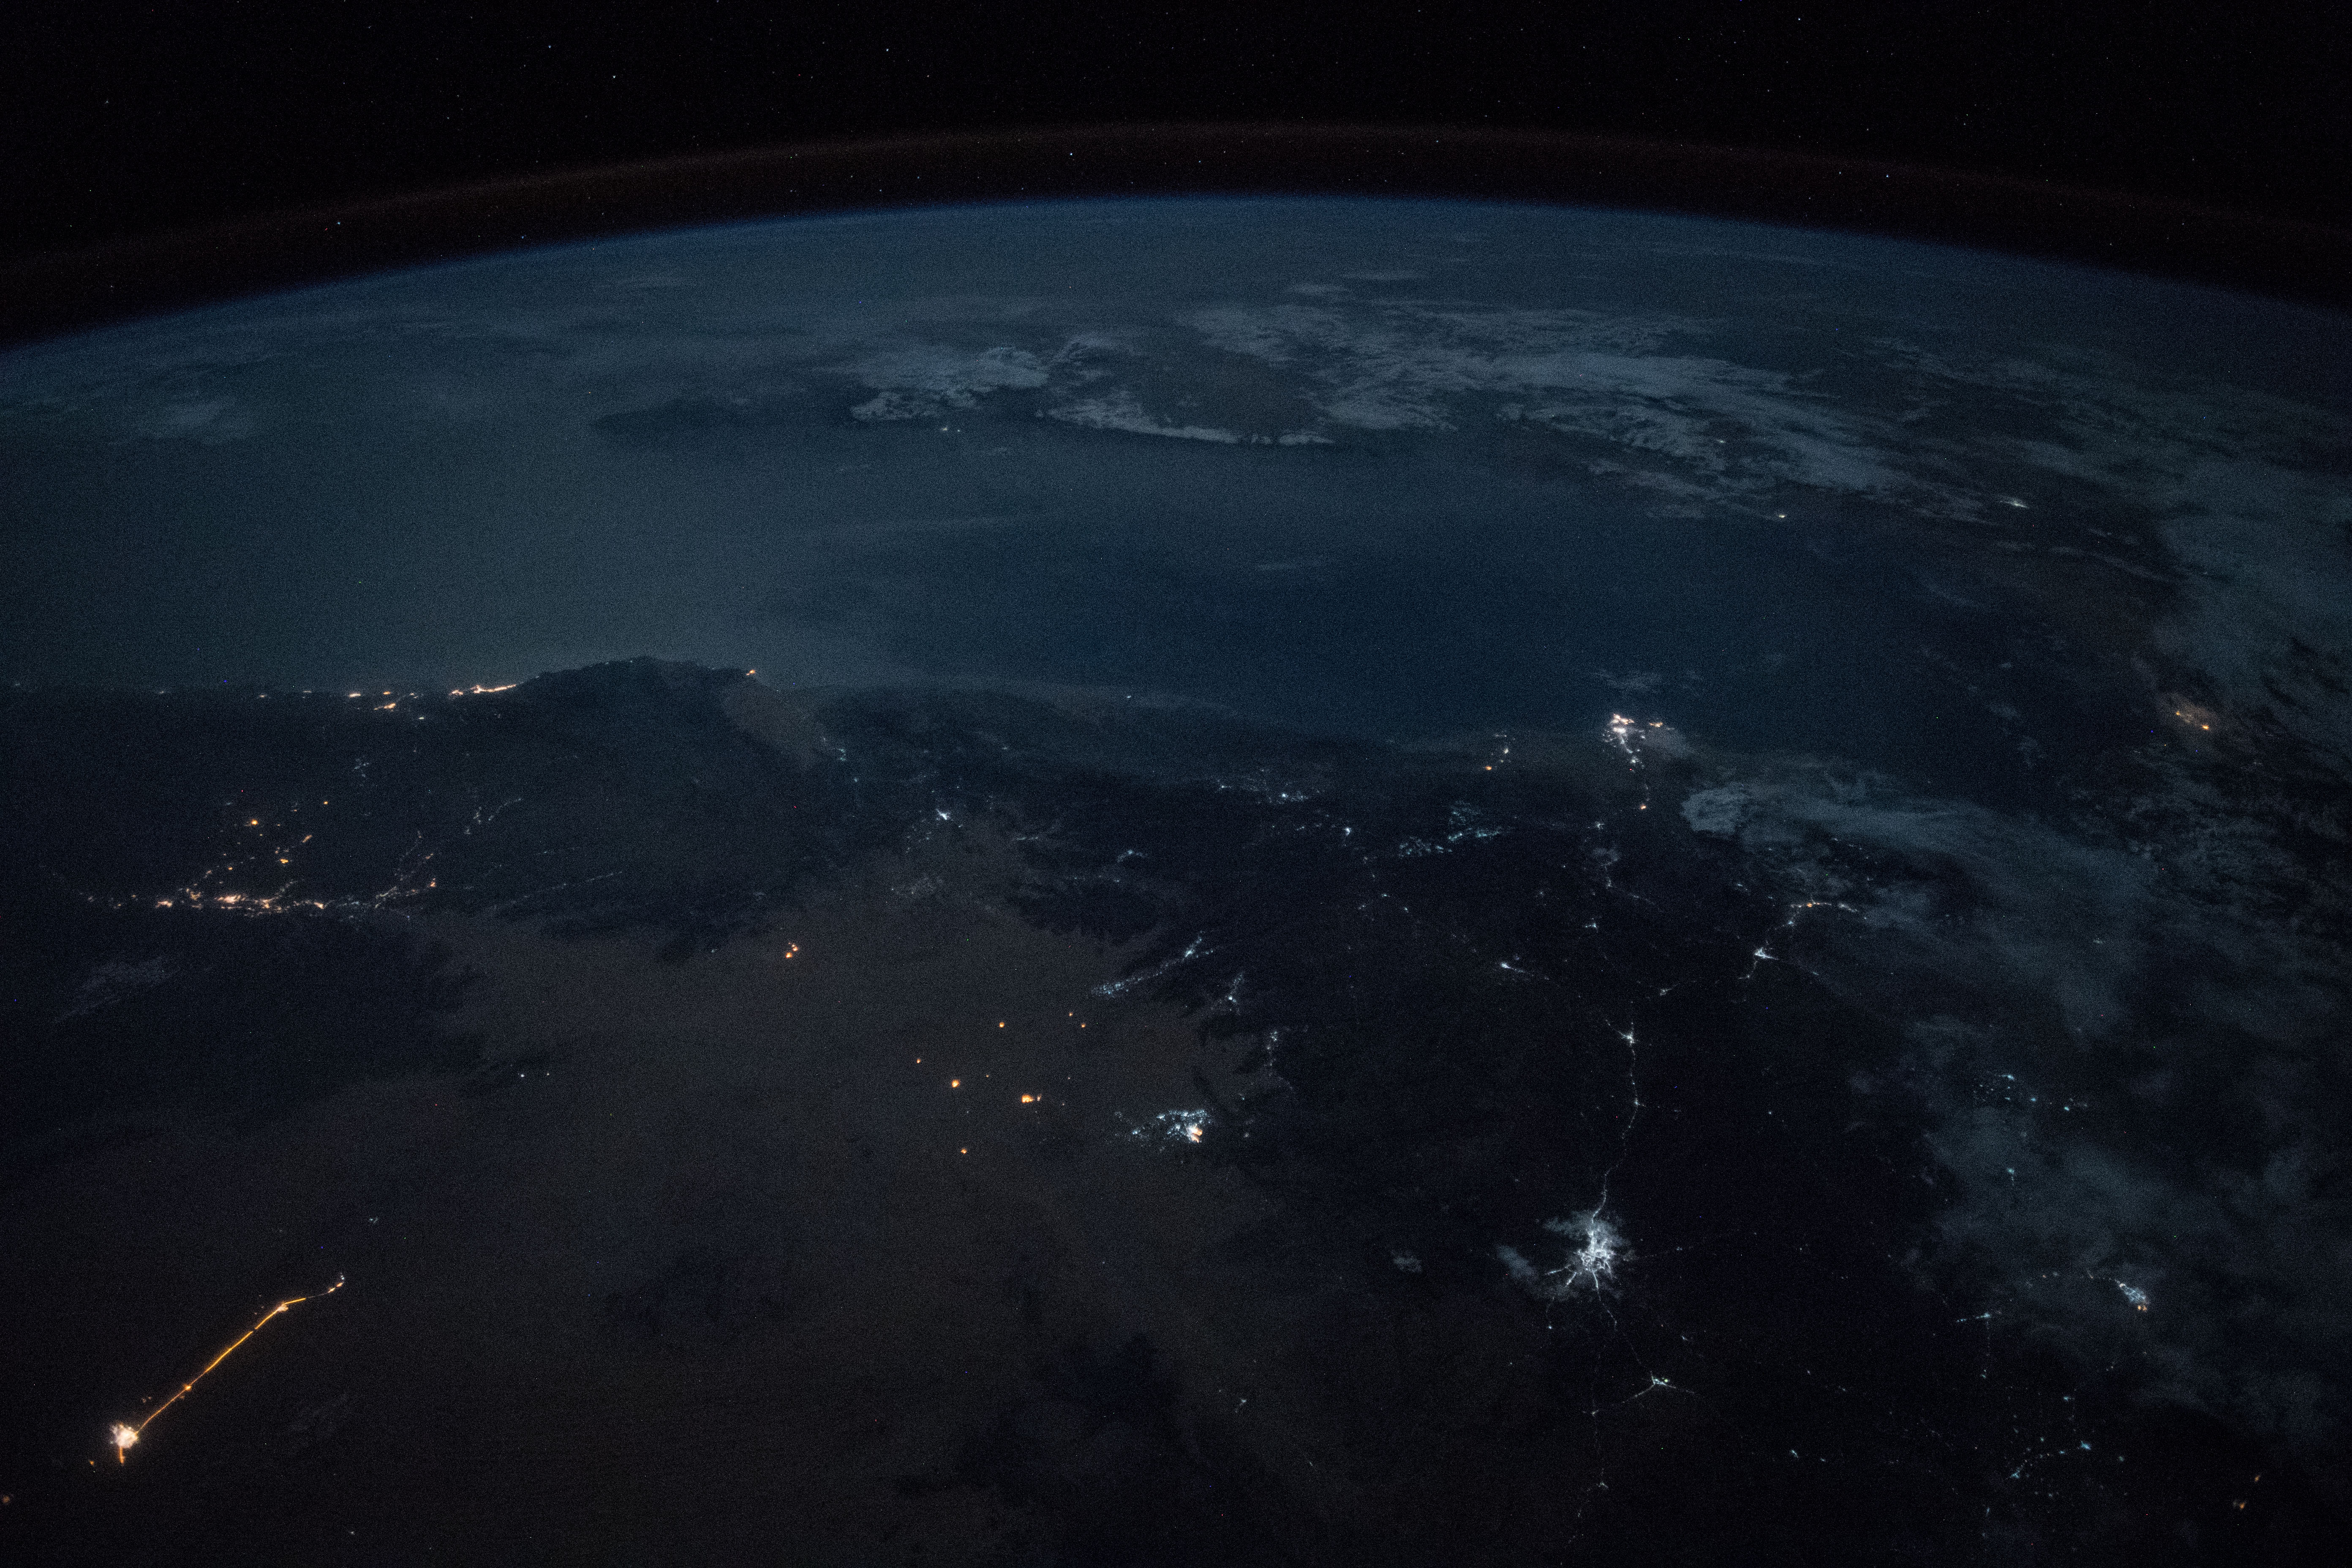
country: YEMEN
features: GULF OF ADEN, SANA'A CITY, TAIZZ CITY, AL HABILAYN CITY, ARABIAN SEA, HADHRAMAUT MOUNTAINS, NIGHT, EARTH LIMB
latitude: 13.8
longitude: 46.4
